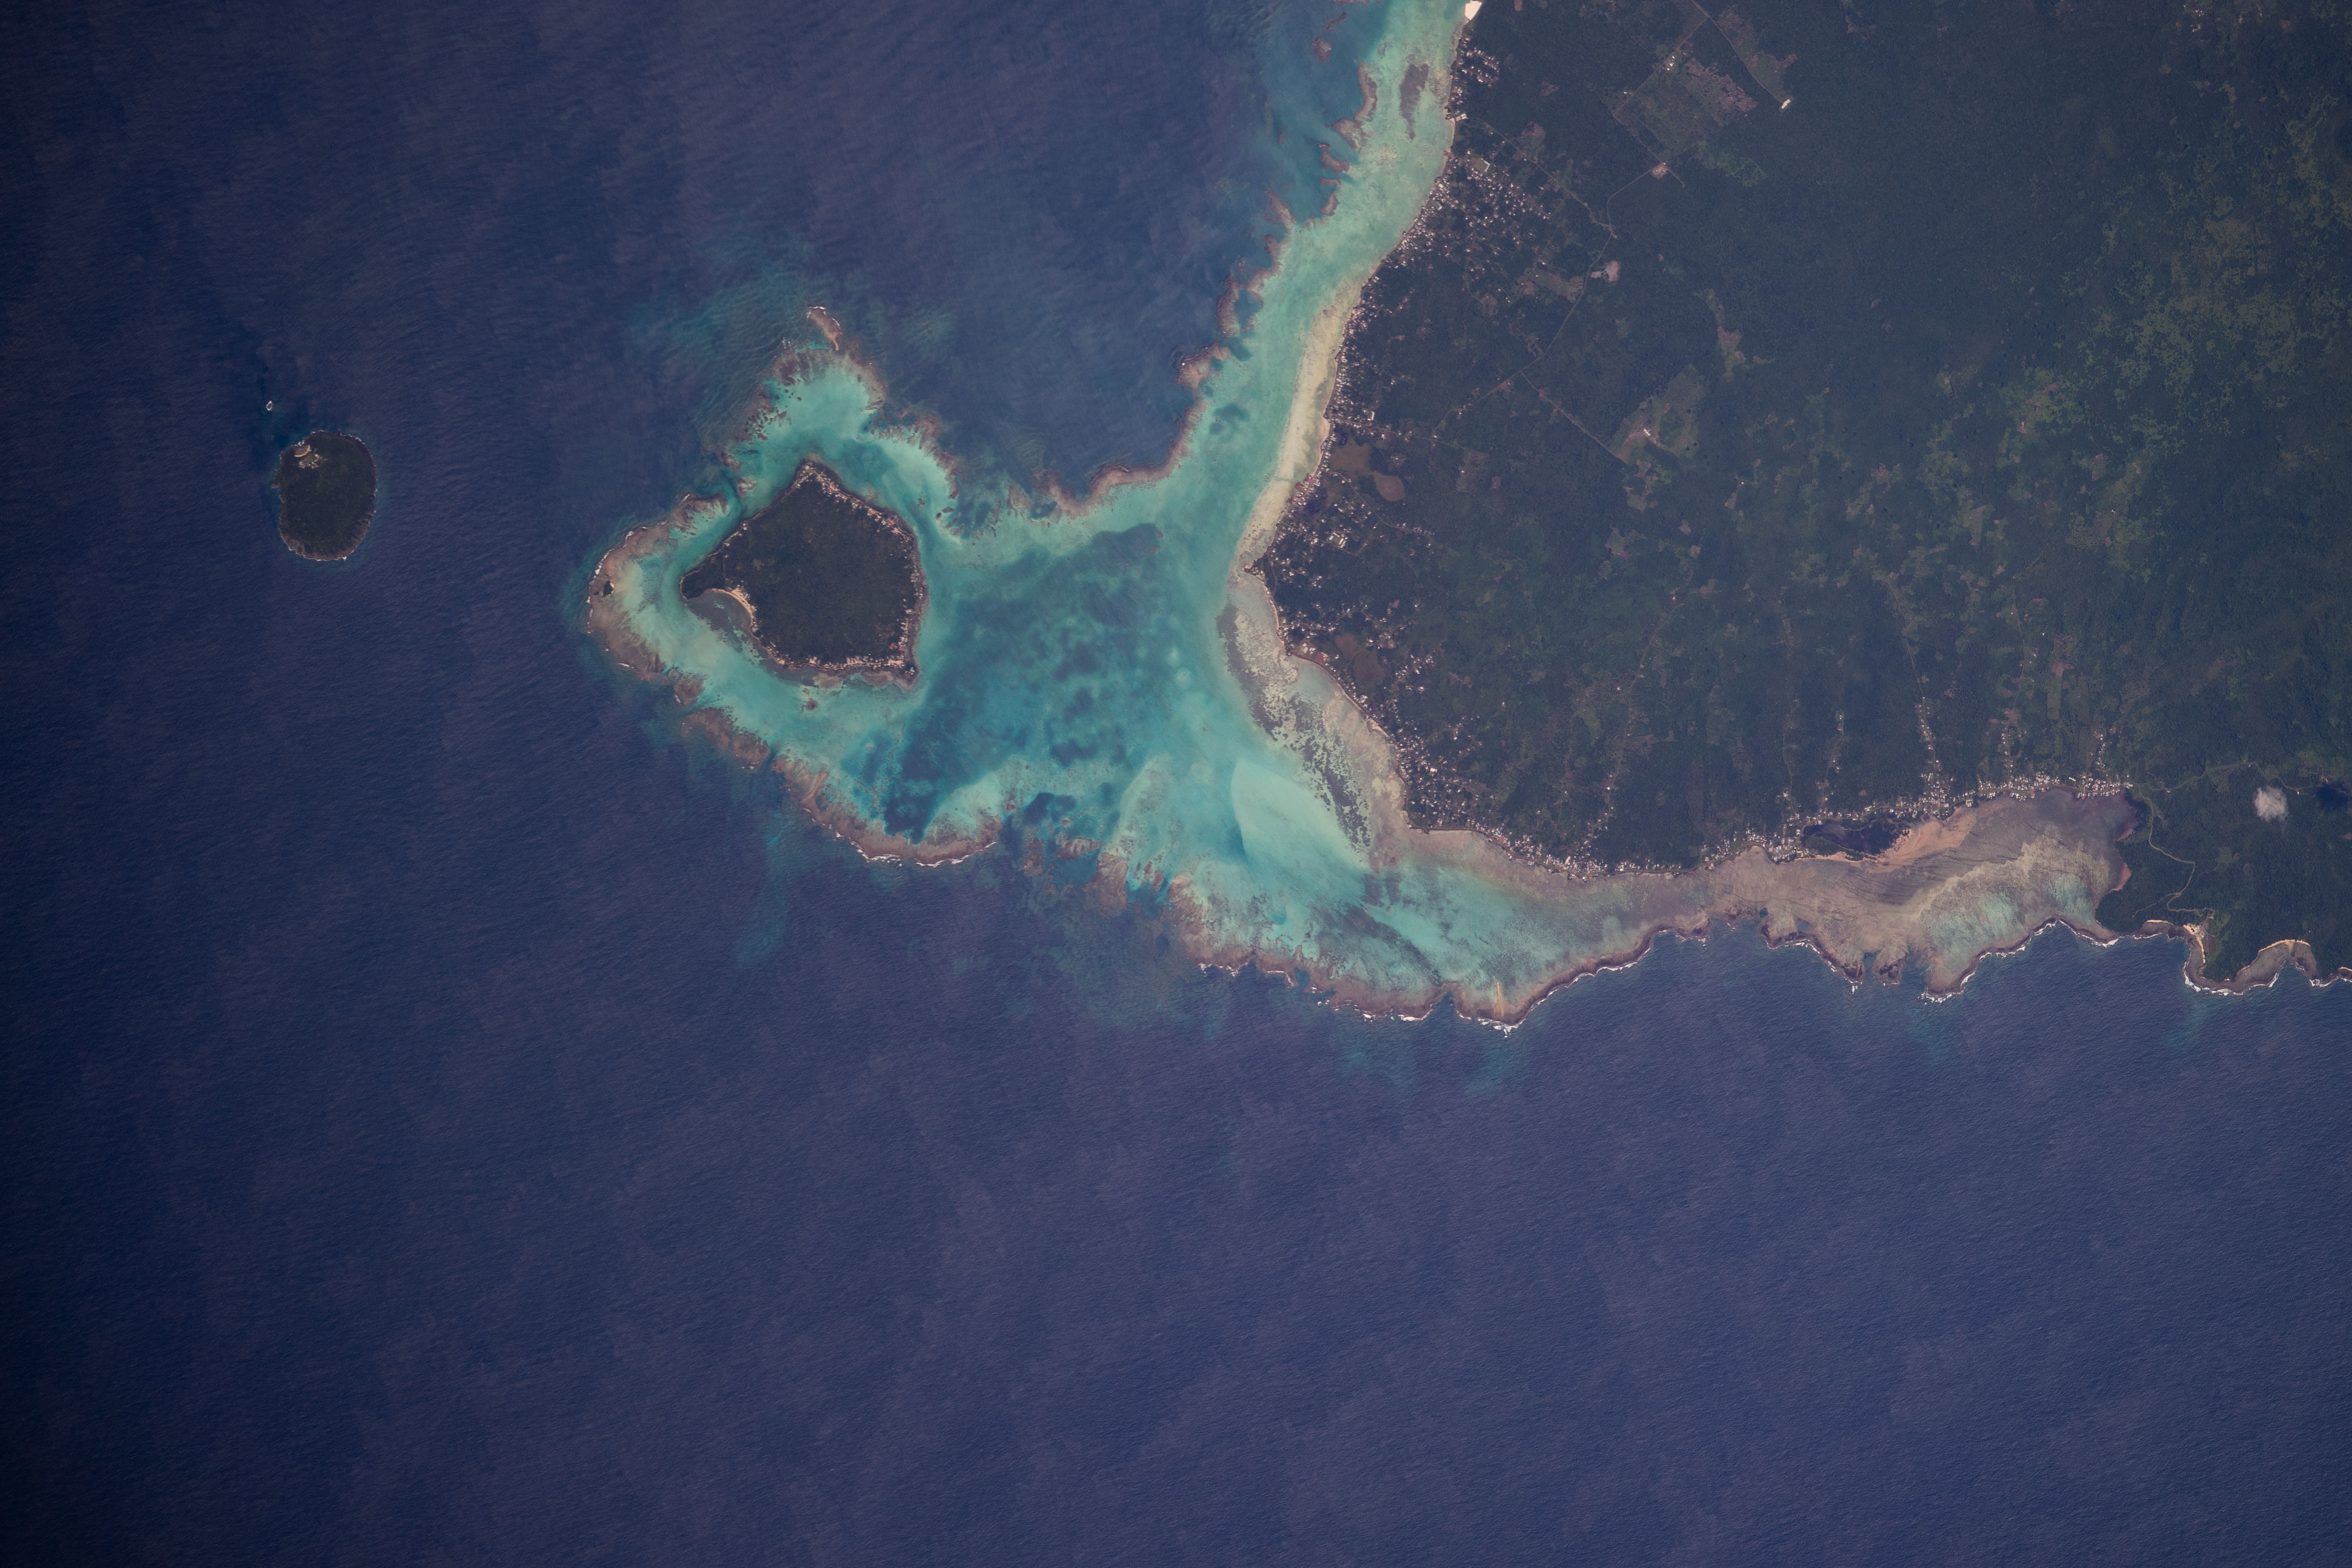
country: SAMOA ISLANDS
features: MANONO
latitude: -13.9
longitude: -172.1
